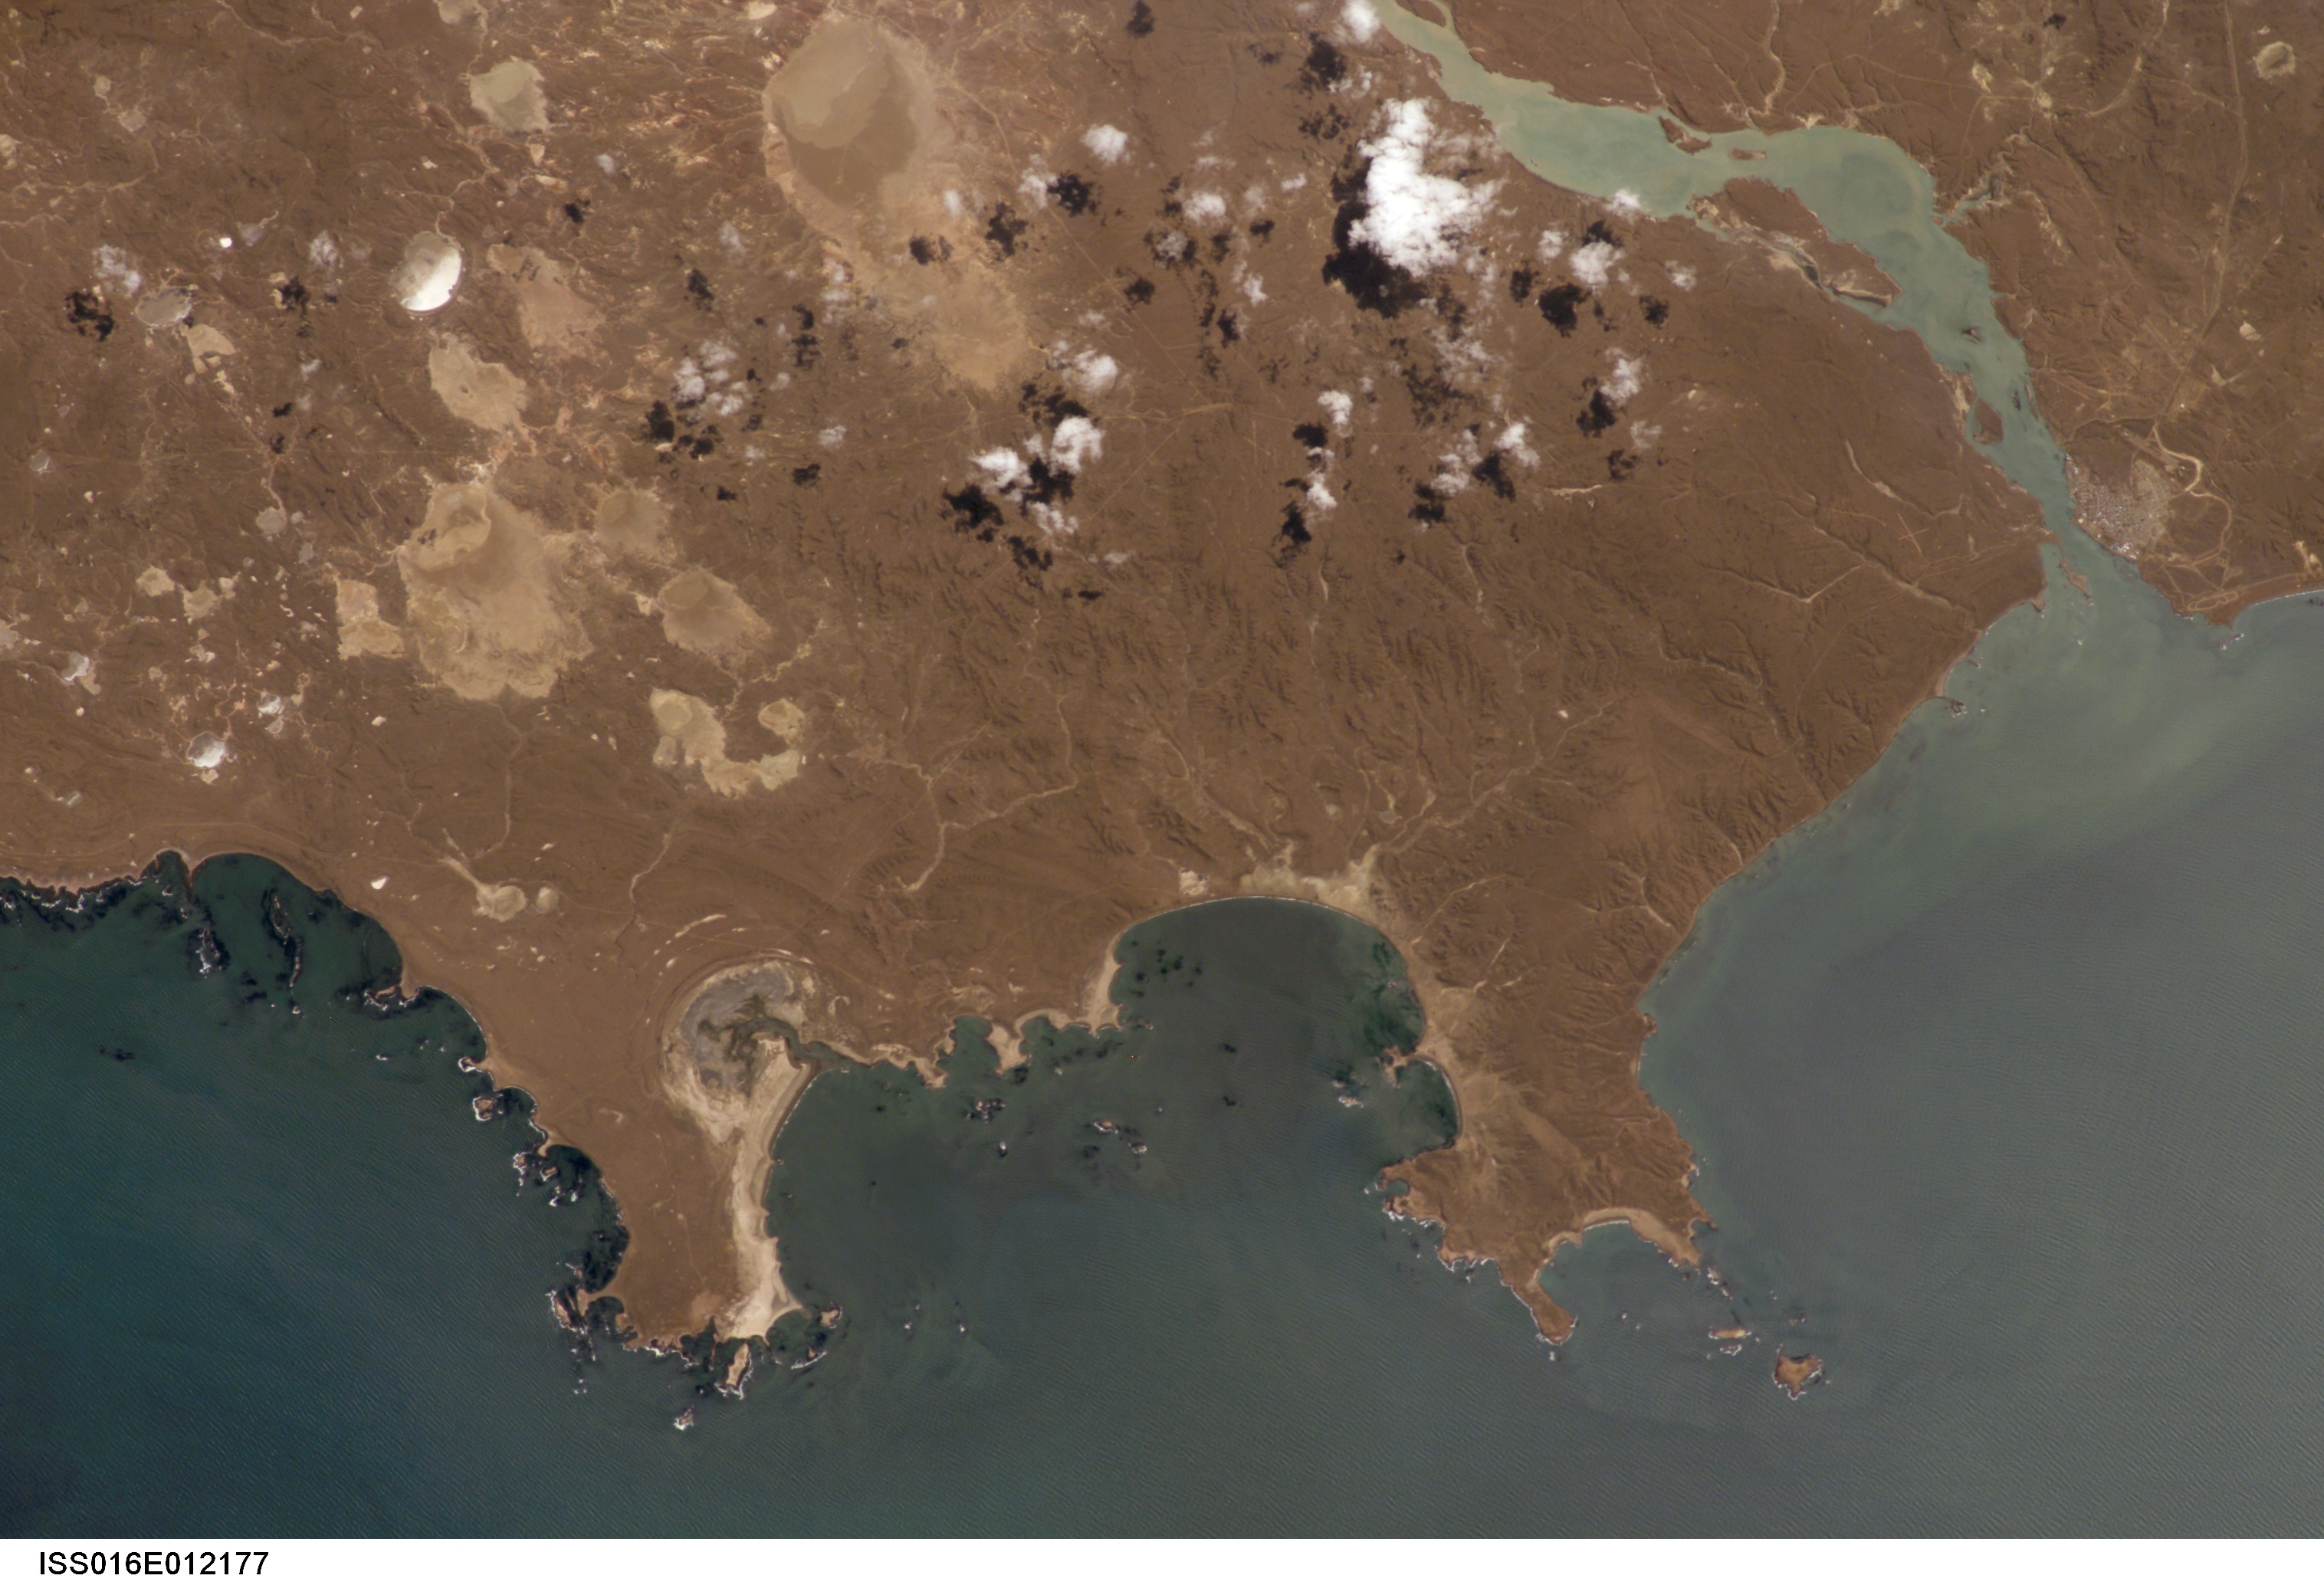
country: ARGENTINA
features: MEDANOSA PT., PUERTO DESEADO
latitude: -48.0
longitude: -66.0
